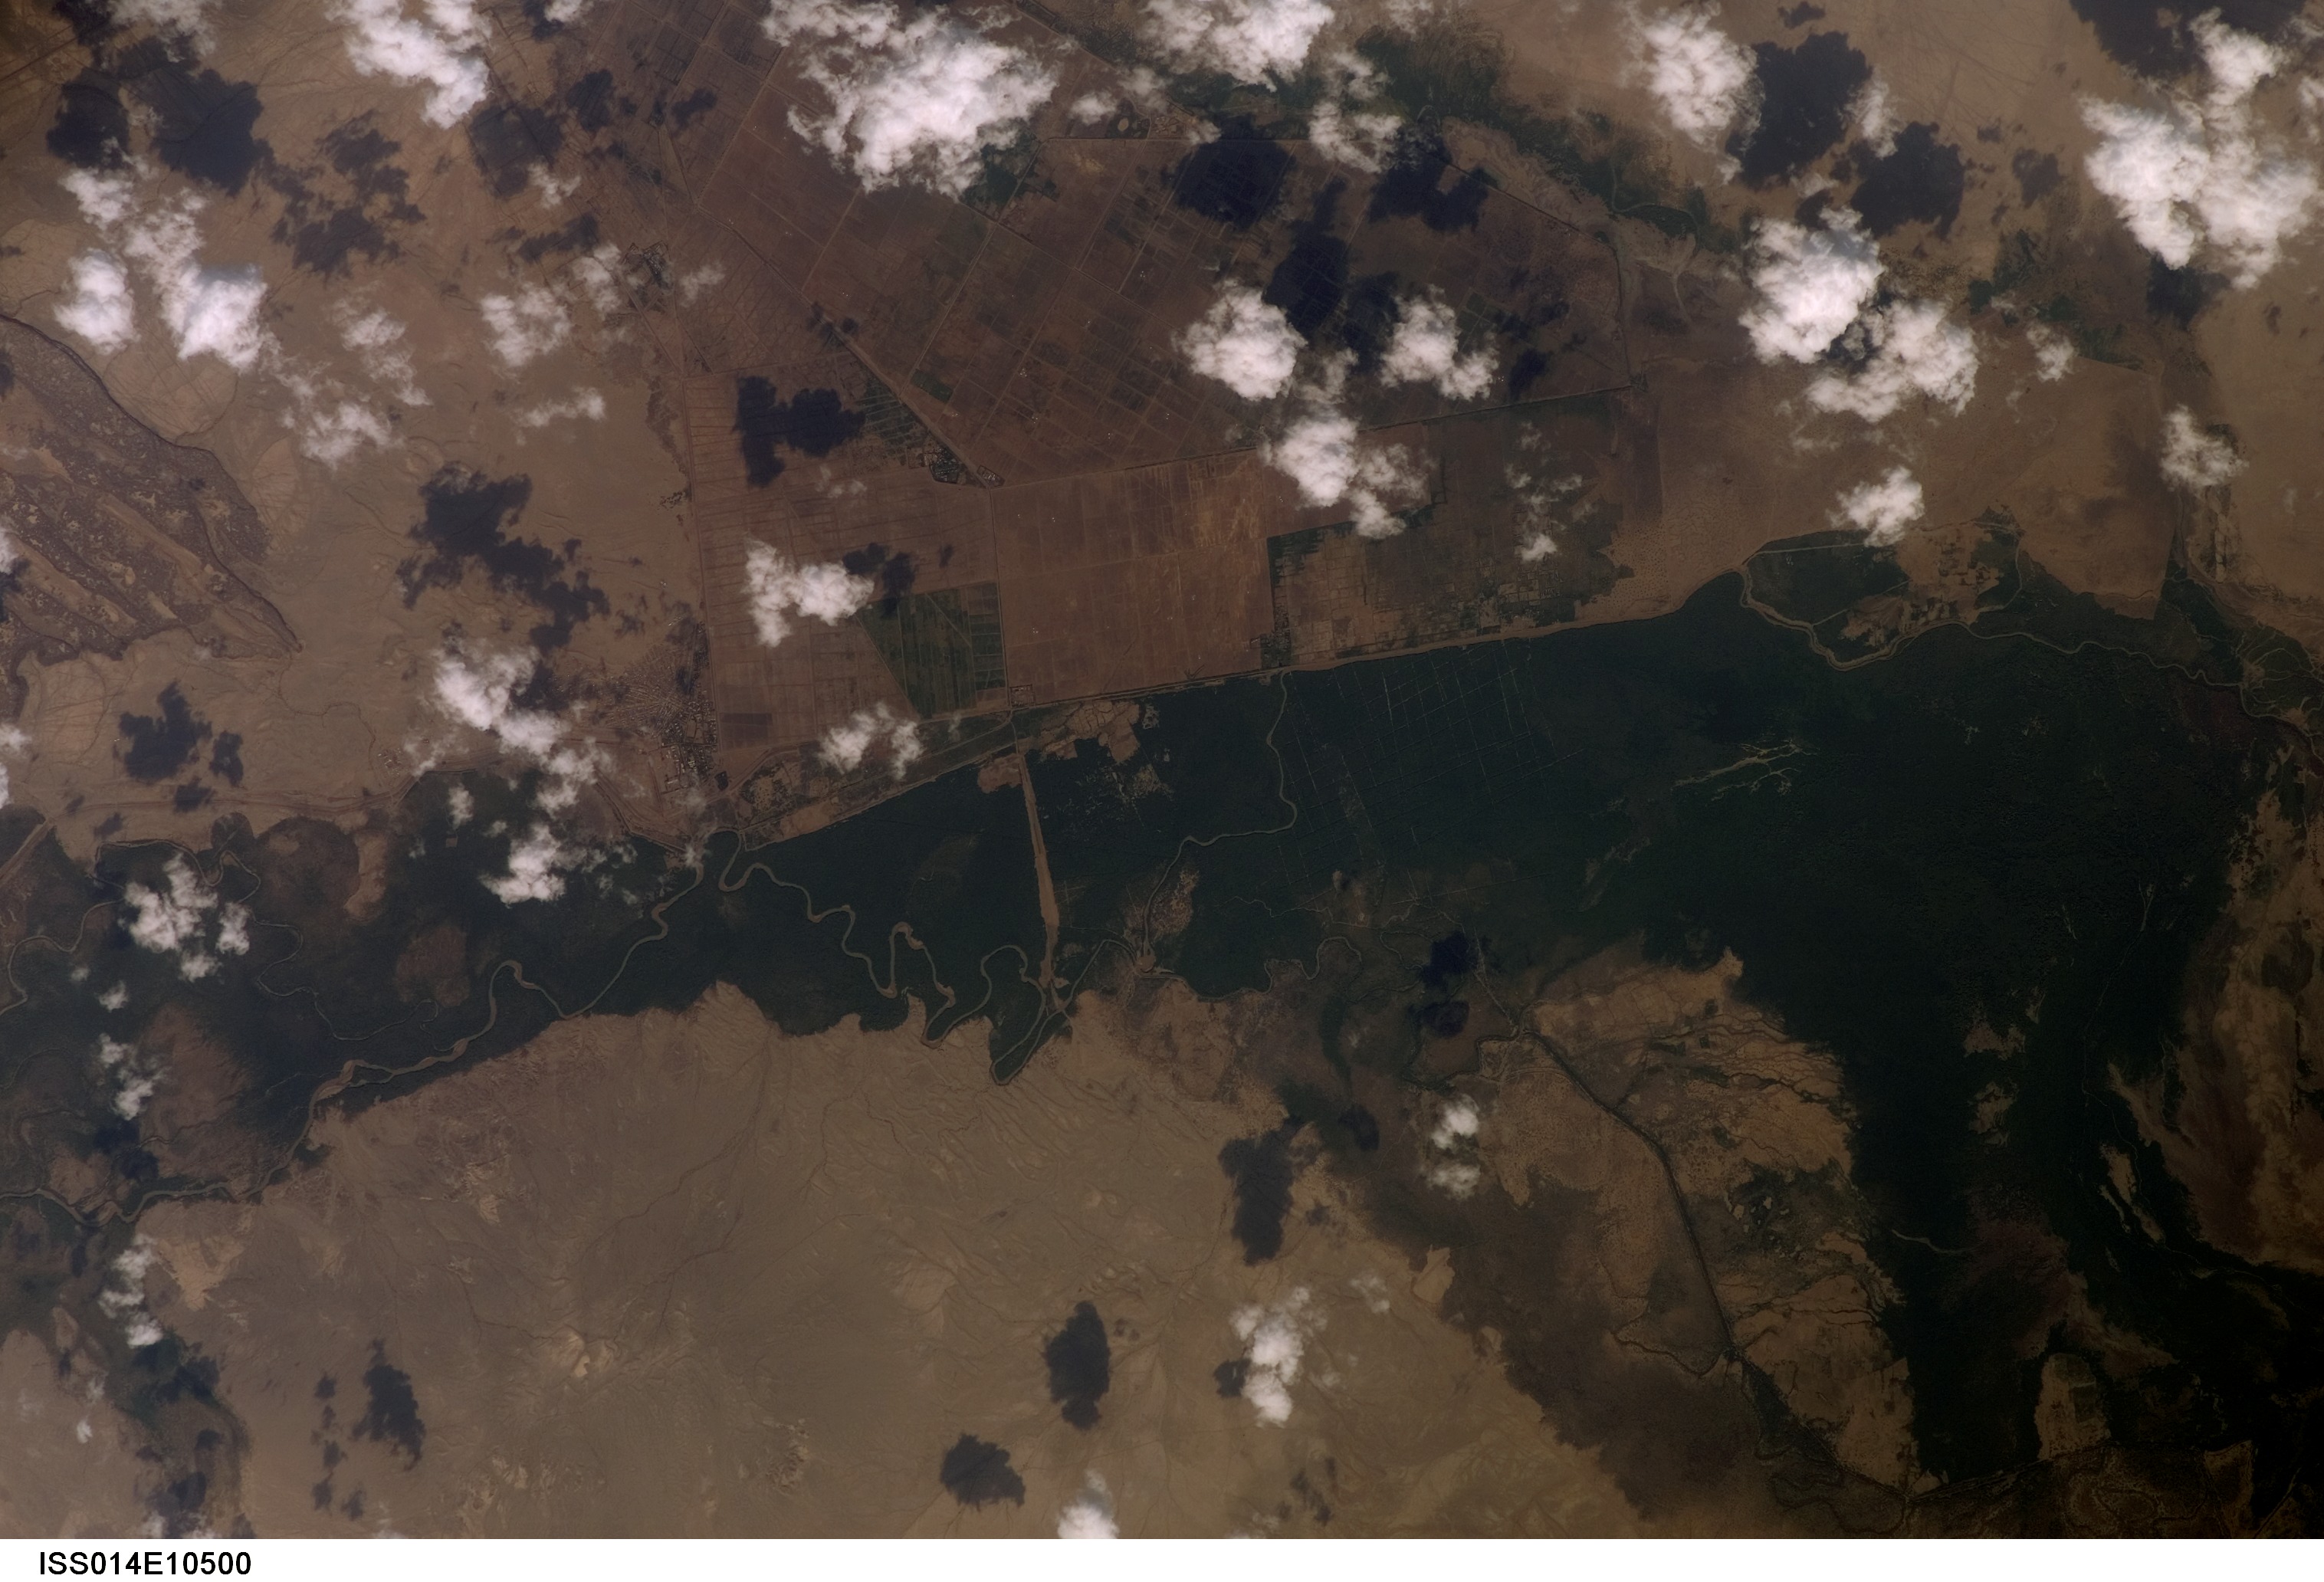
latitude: 11.7
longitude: 41.1
